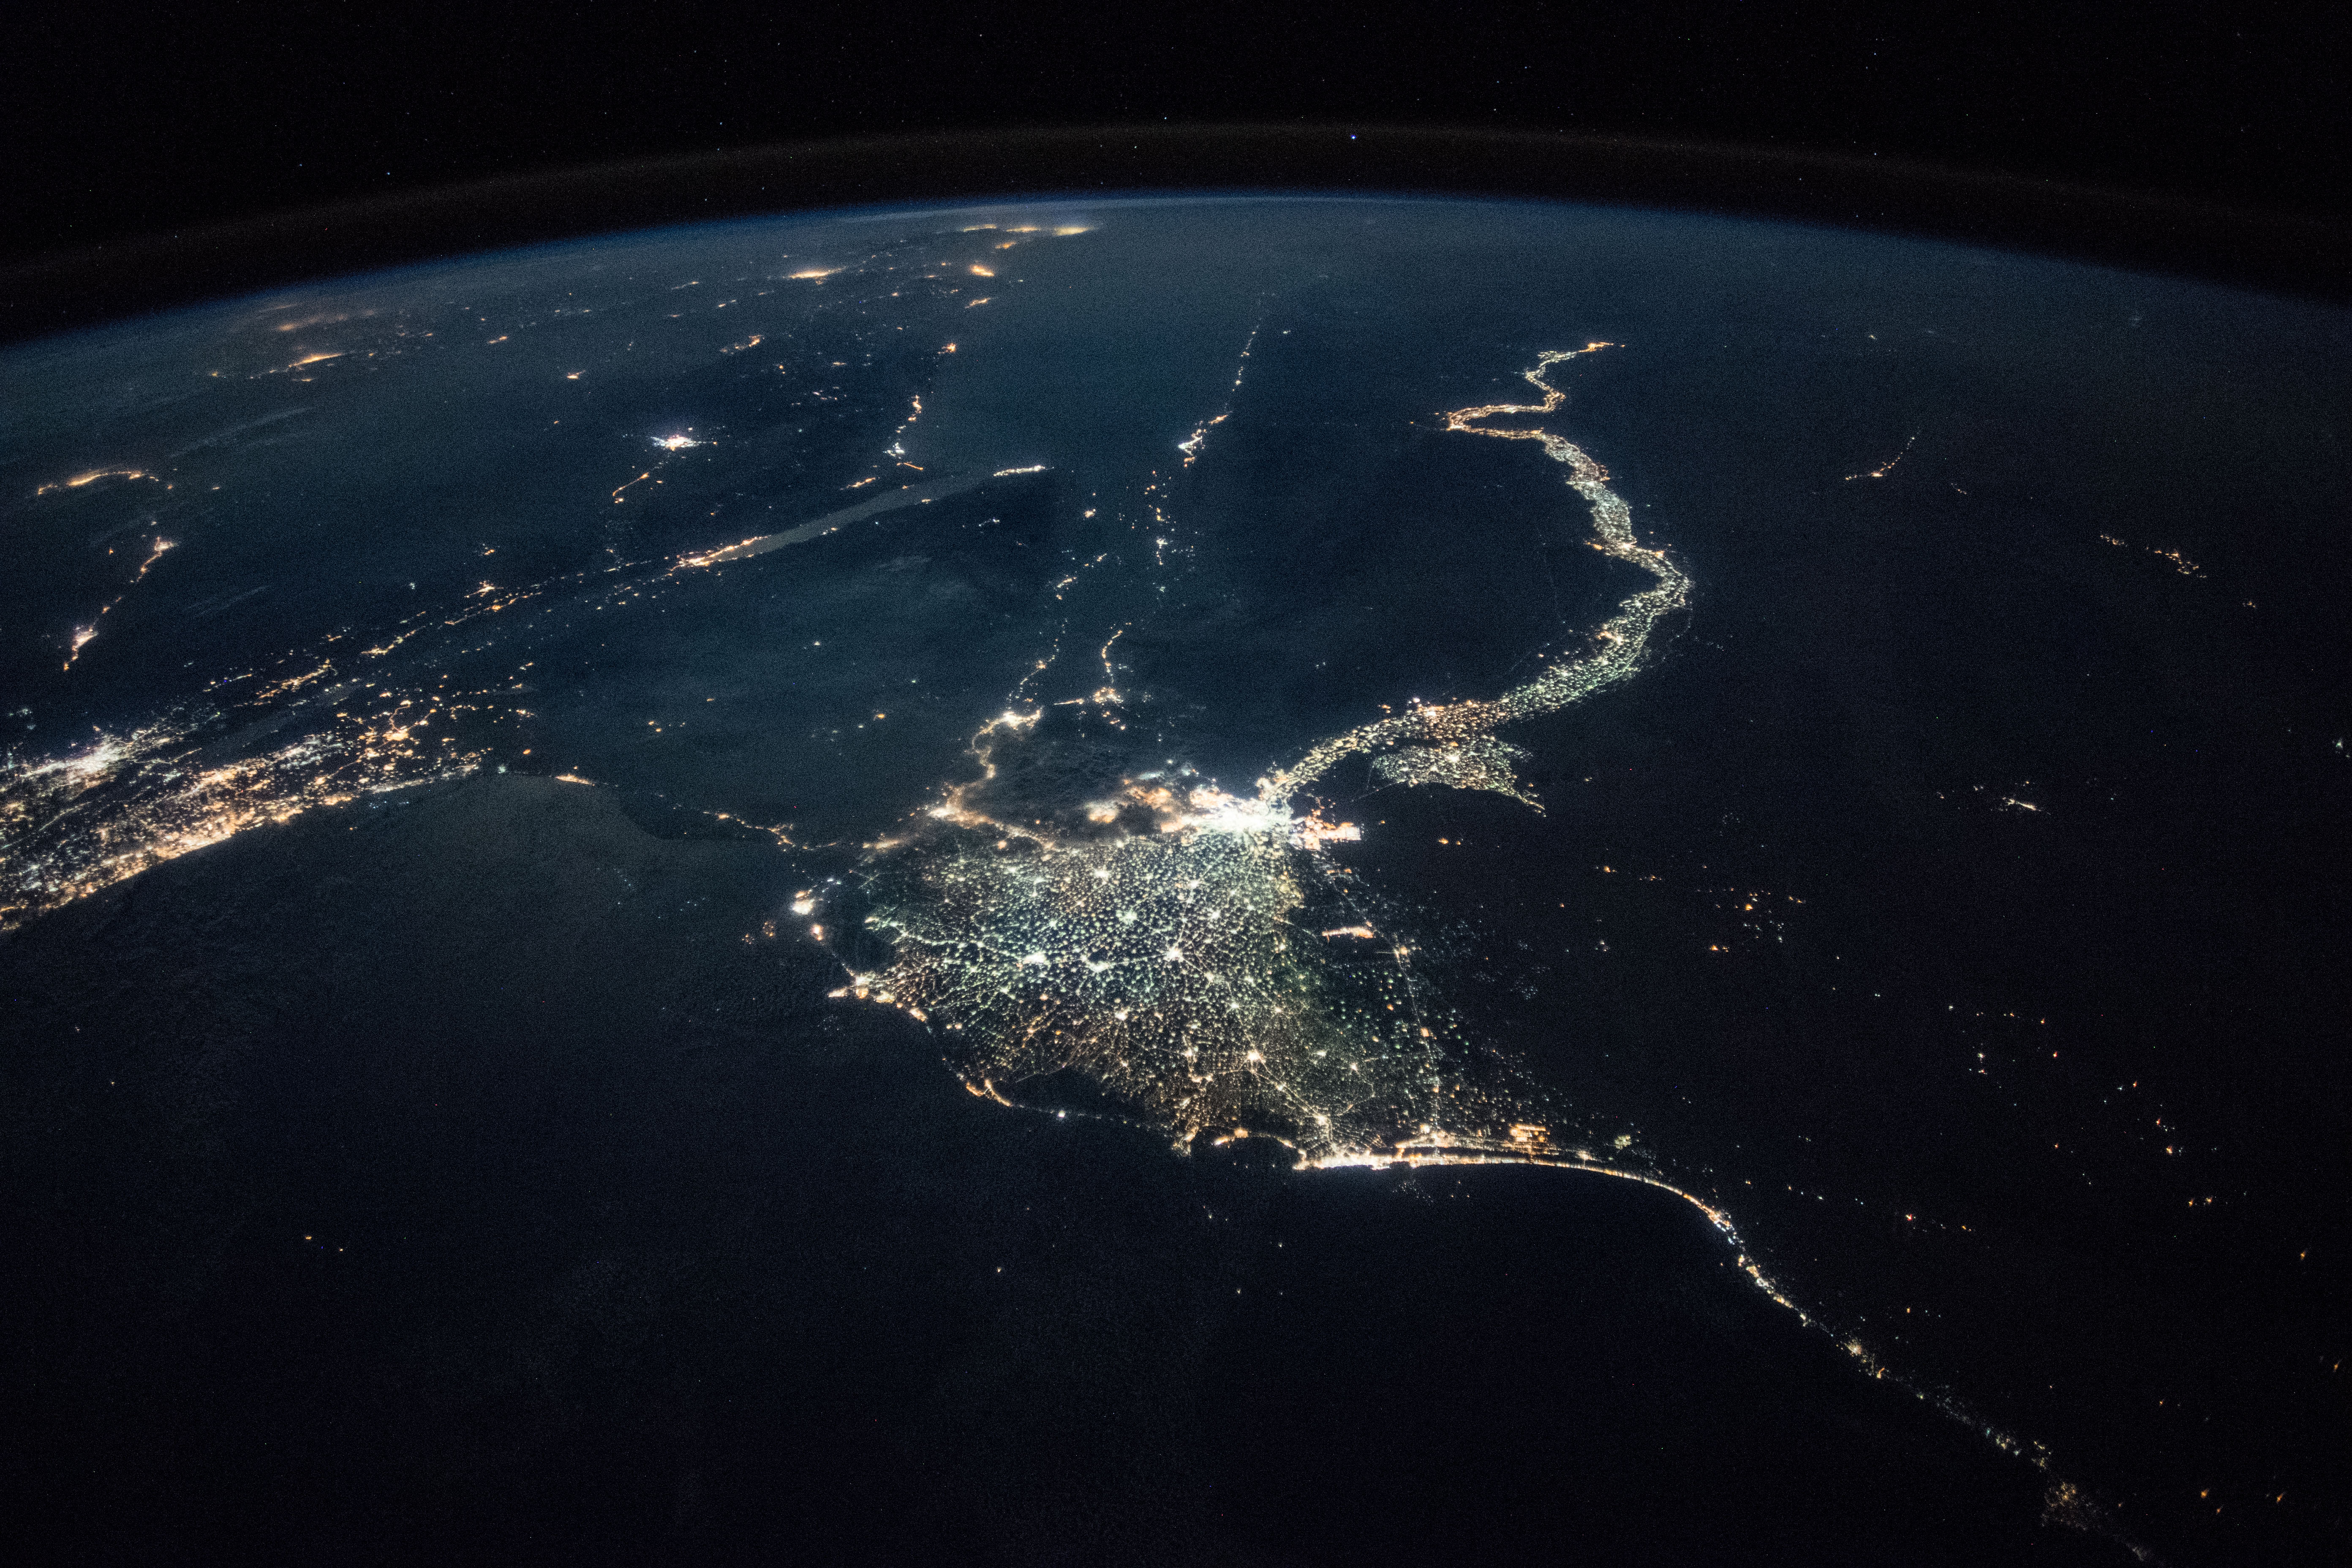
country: EGYPT
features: CAIRO CITY, GULF OF SUEZ, GULF OF AQABA, NEGEV DESERT, SUEZ CITY, ISMAILIA CITY, PORT SAID CITY, NILE DELTA, FAIYUM CITY, WESTERN DESERT, NIGHT, EARTH LIMB
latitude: 30.2
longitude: 31.3
